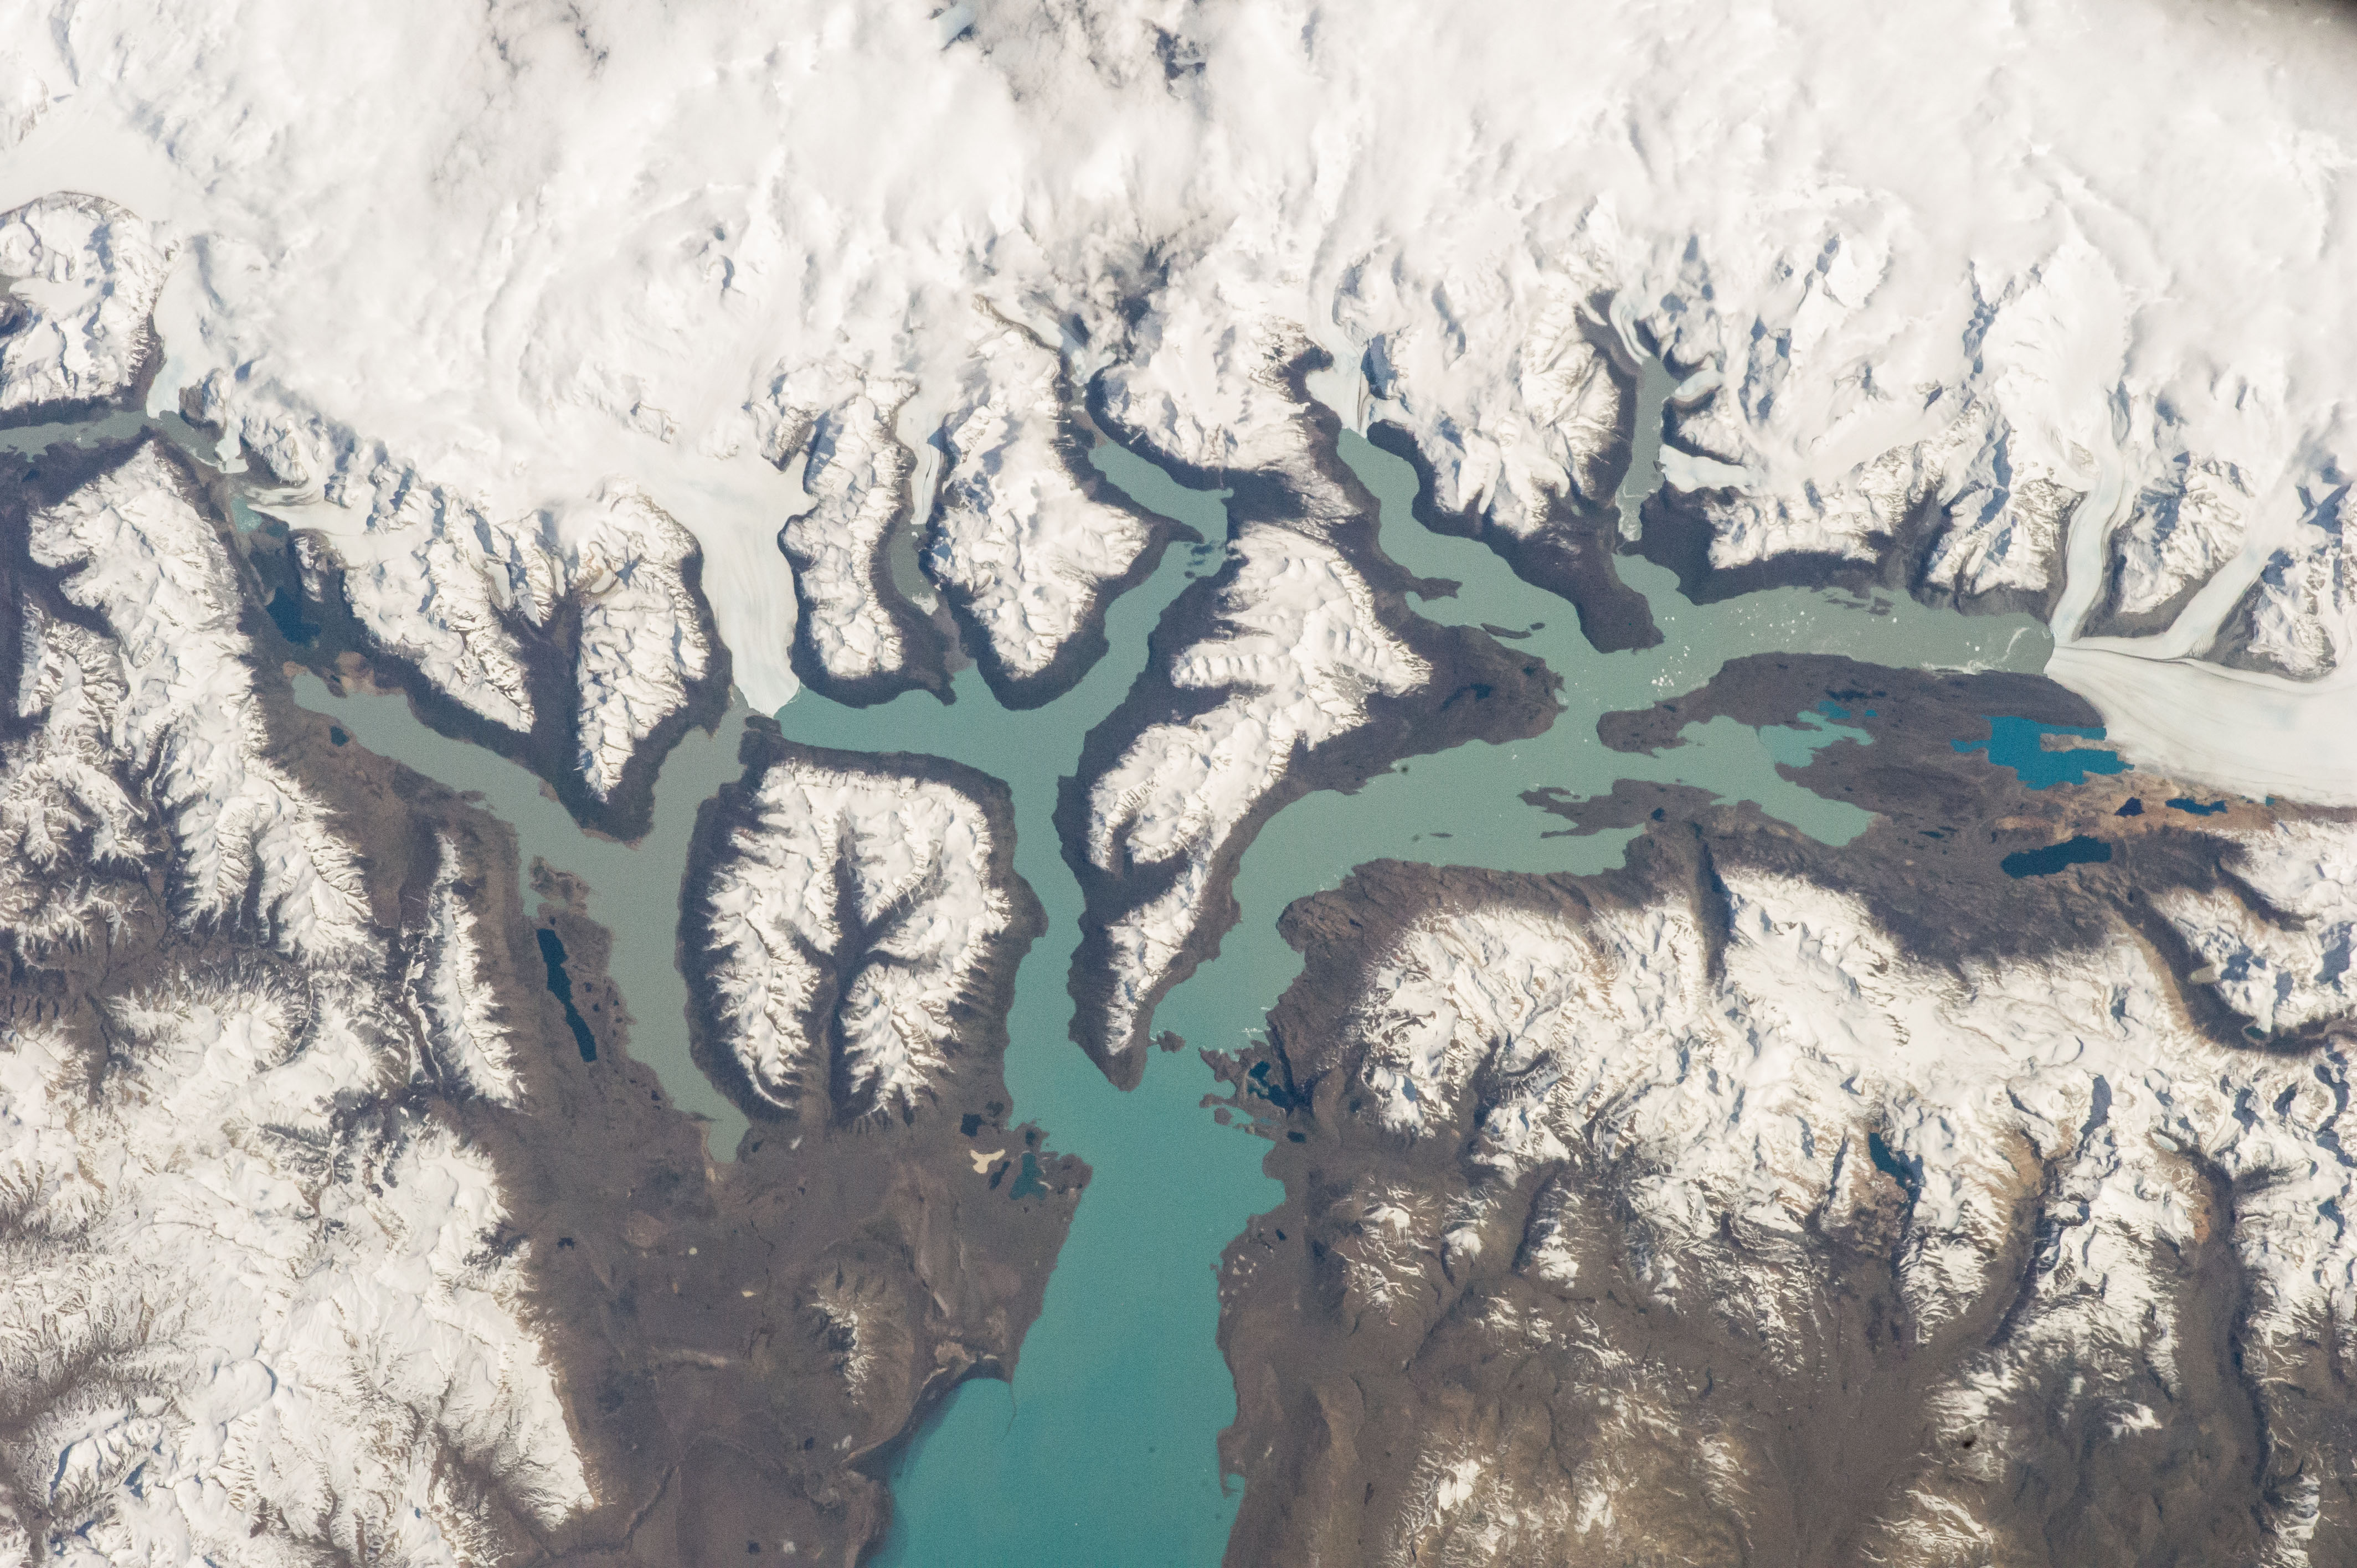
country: ARGENTINA
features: ARGENTINO L., S. ANDES
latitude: -50.3
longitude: -73.0
